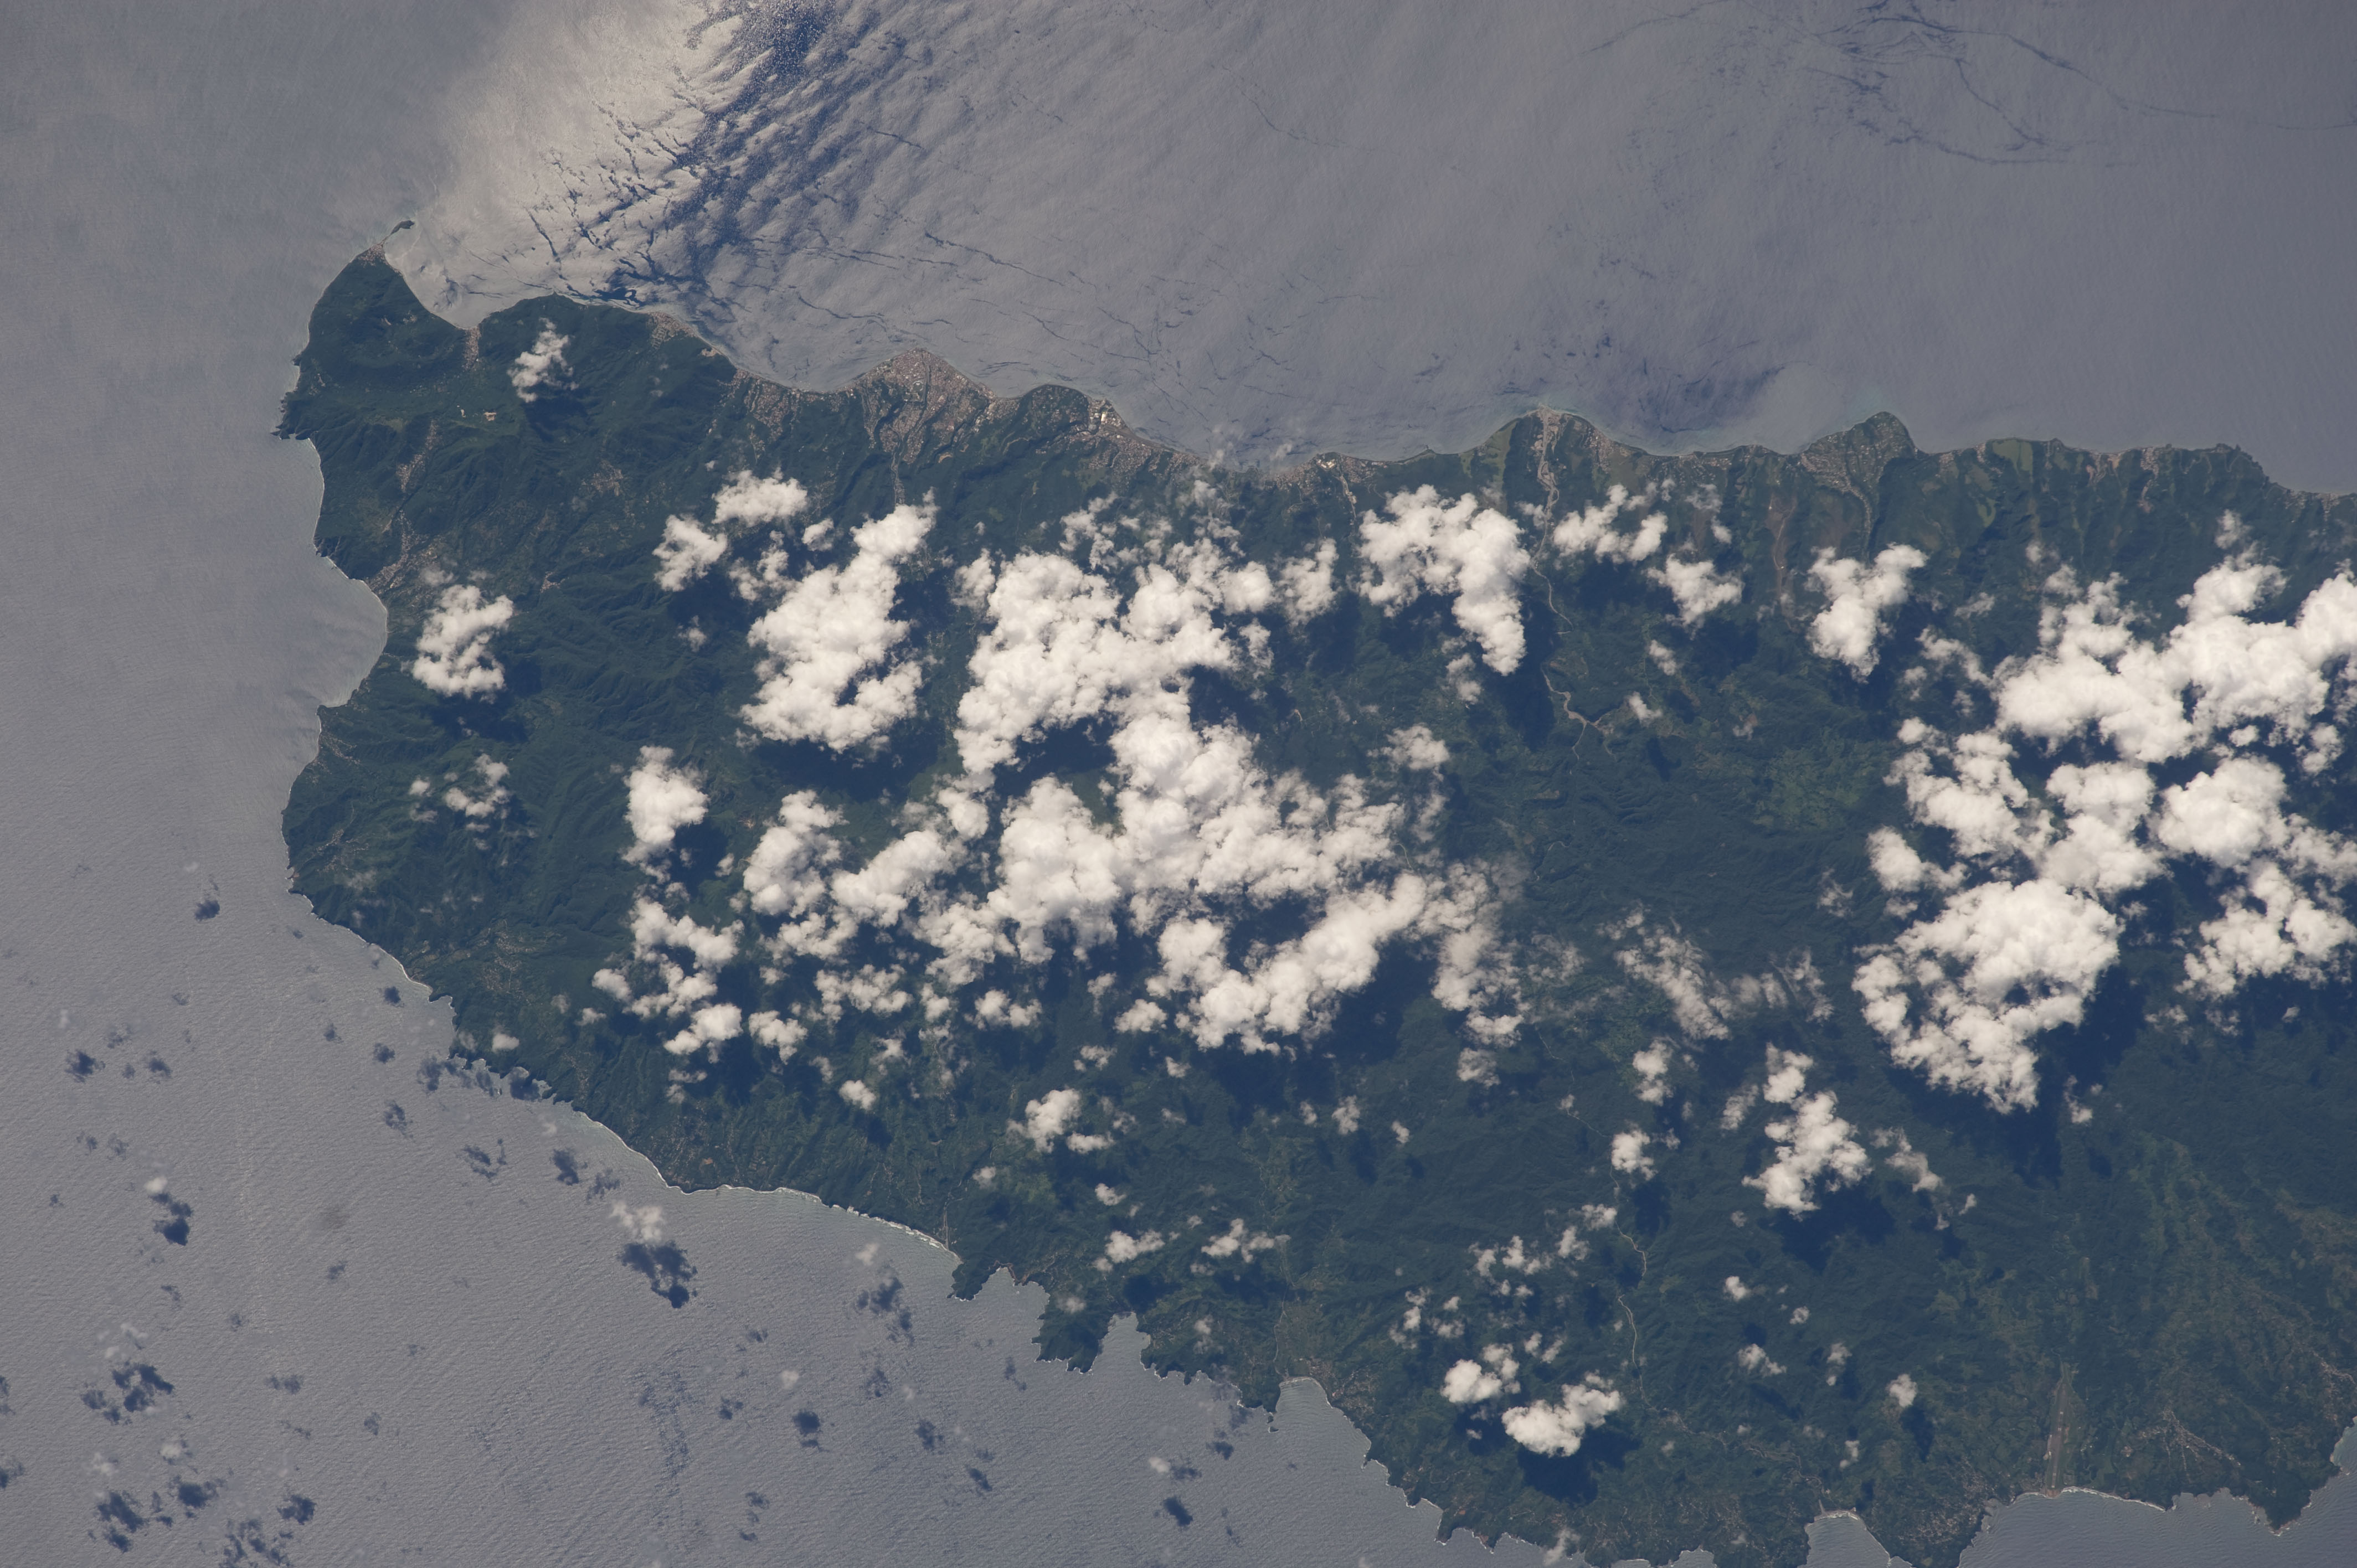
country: LESSER ANTILLES
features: CARIBBEAN S., DOMINICA, GLINT, ROSEAU
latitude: 15.3
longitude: -61.3
